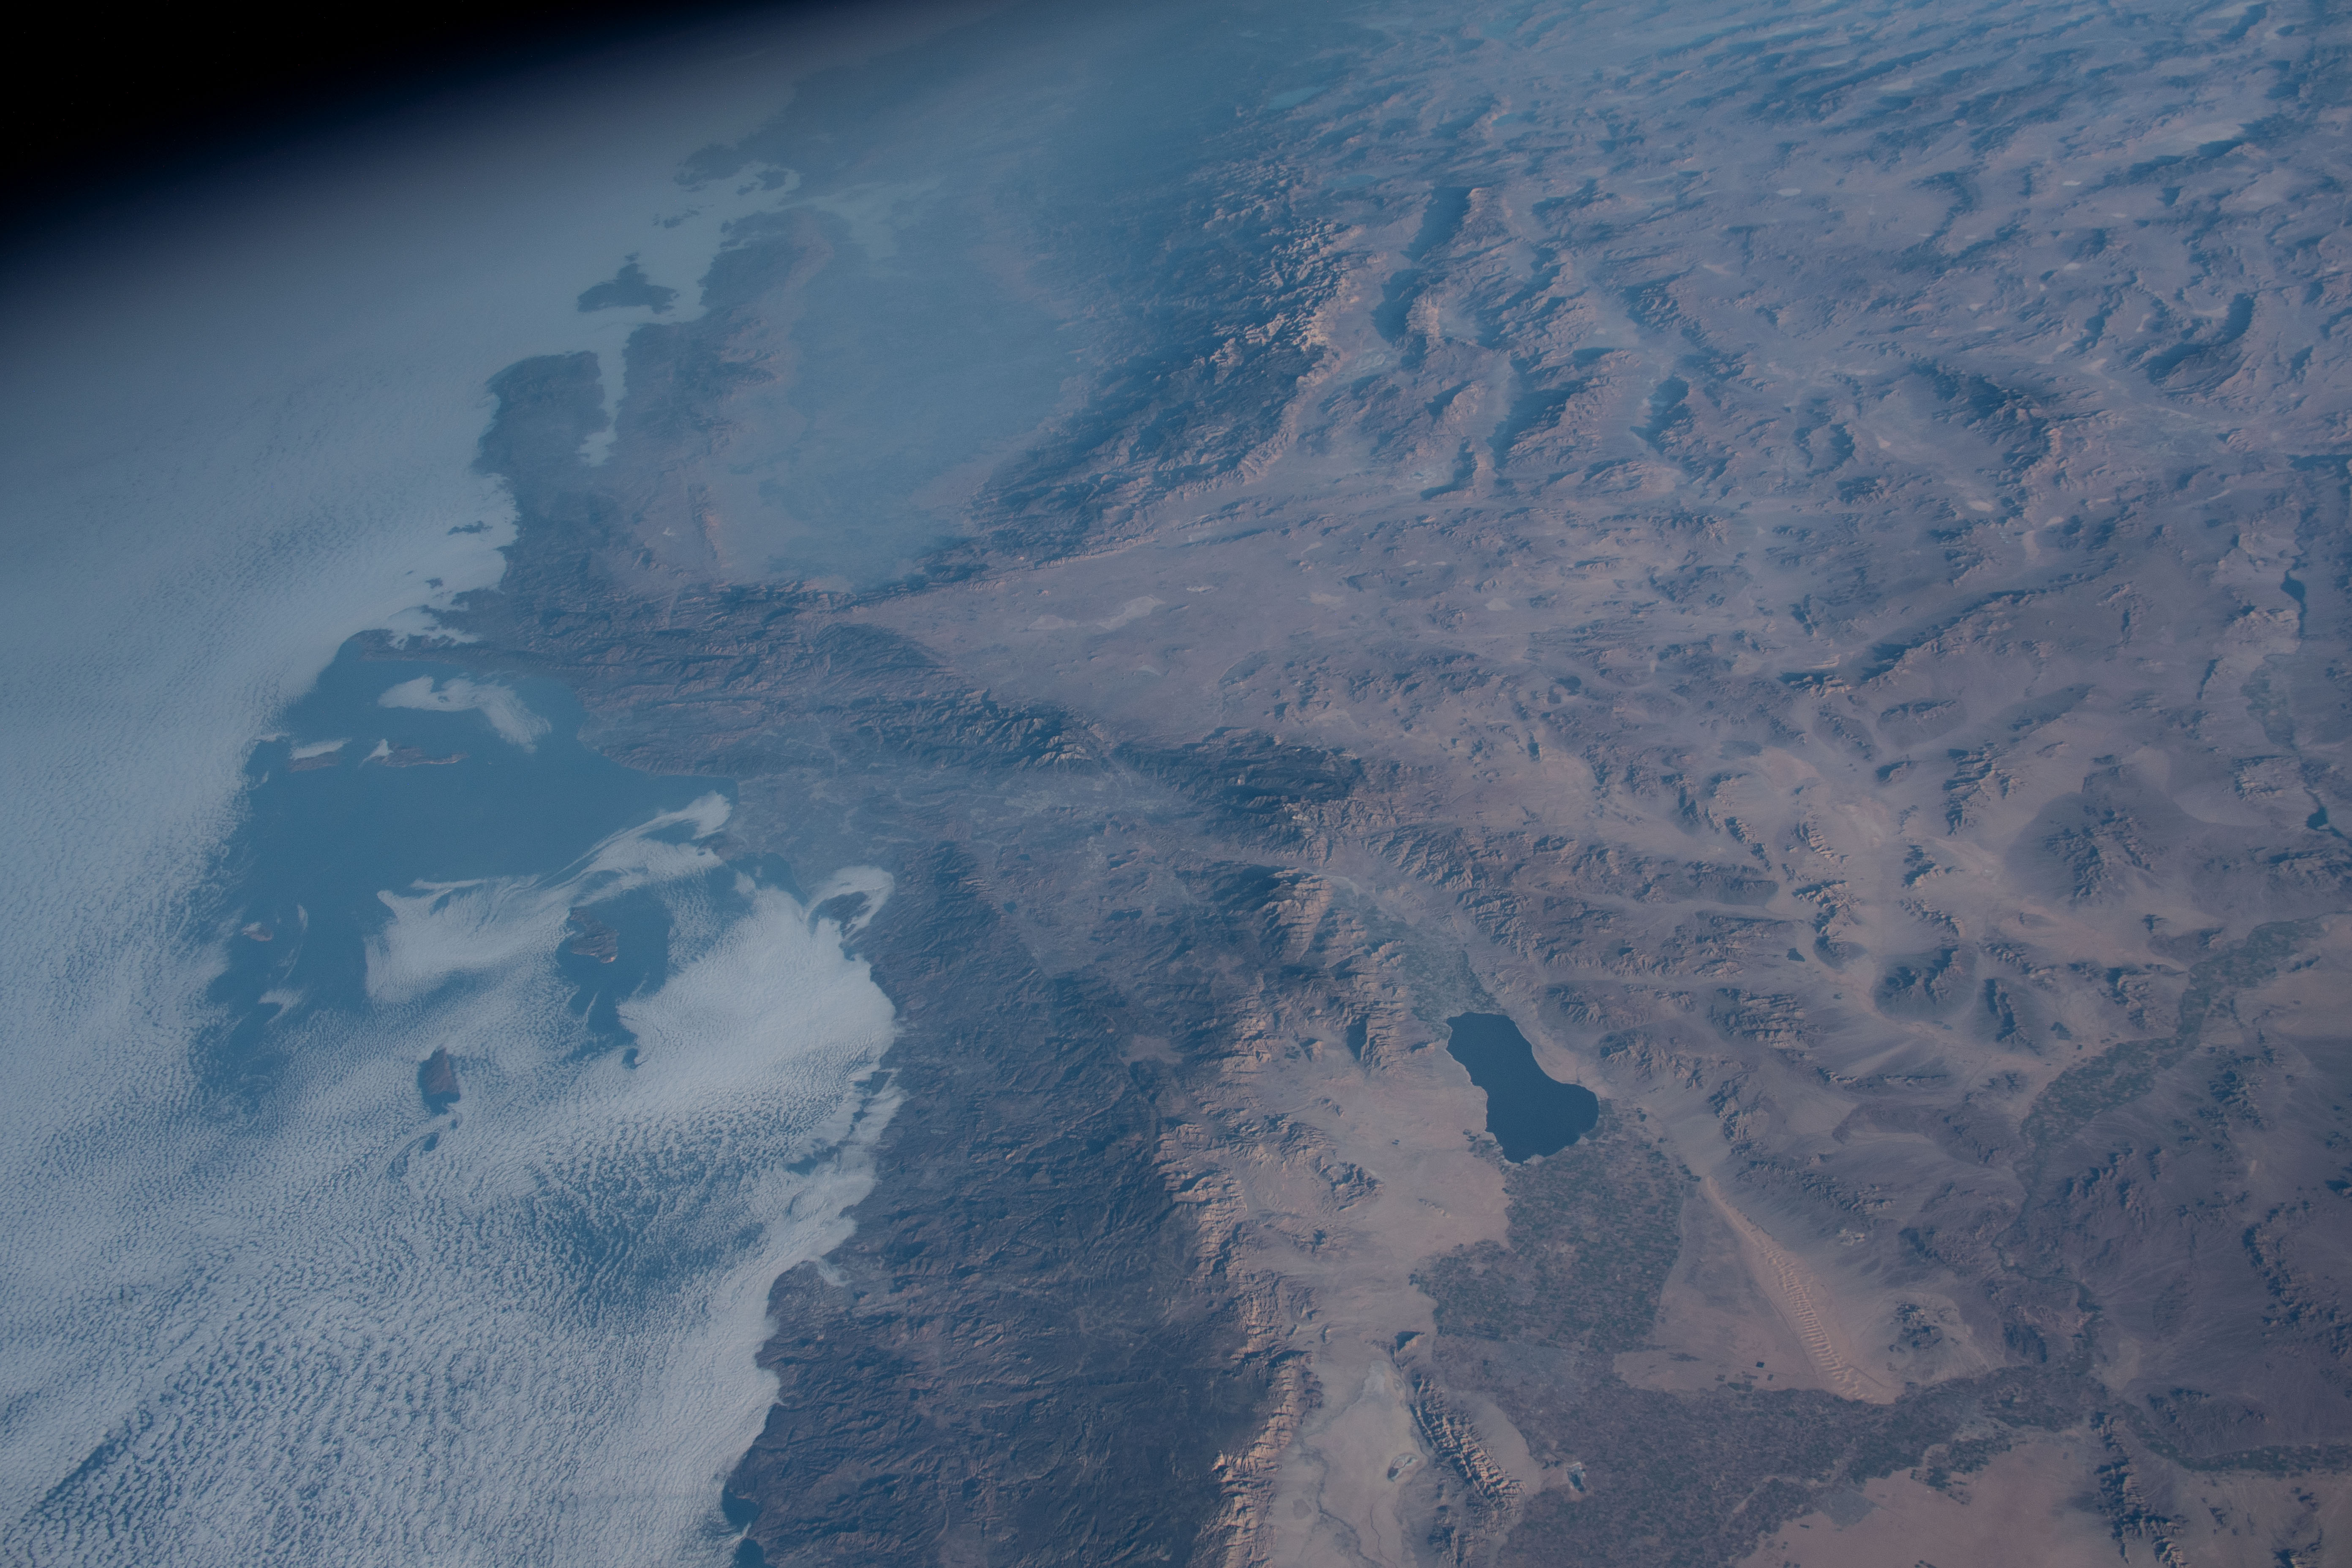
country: USA-CALIFORNIA
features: SALTON SEA, SONORAN DESERT
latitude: 34.0
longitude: -116.5
